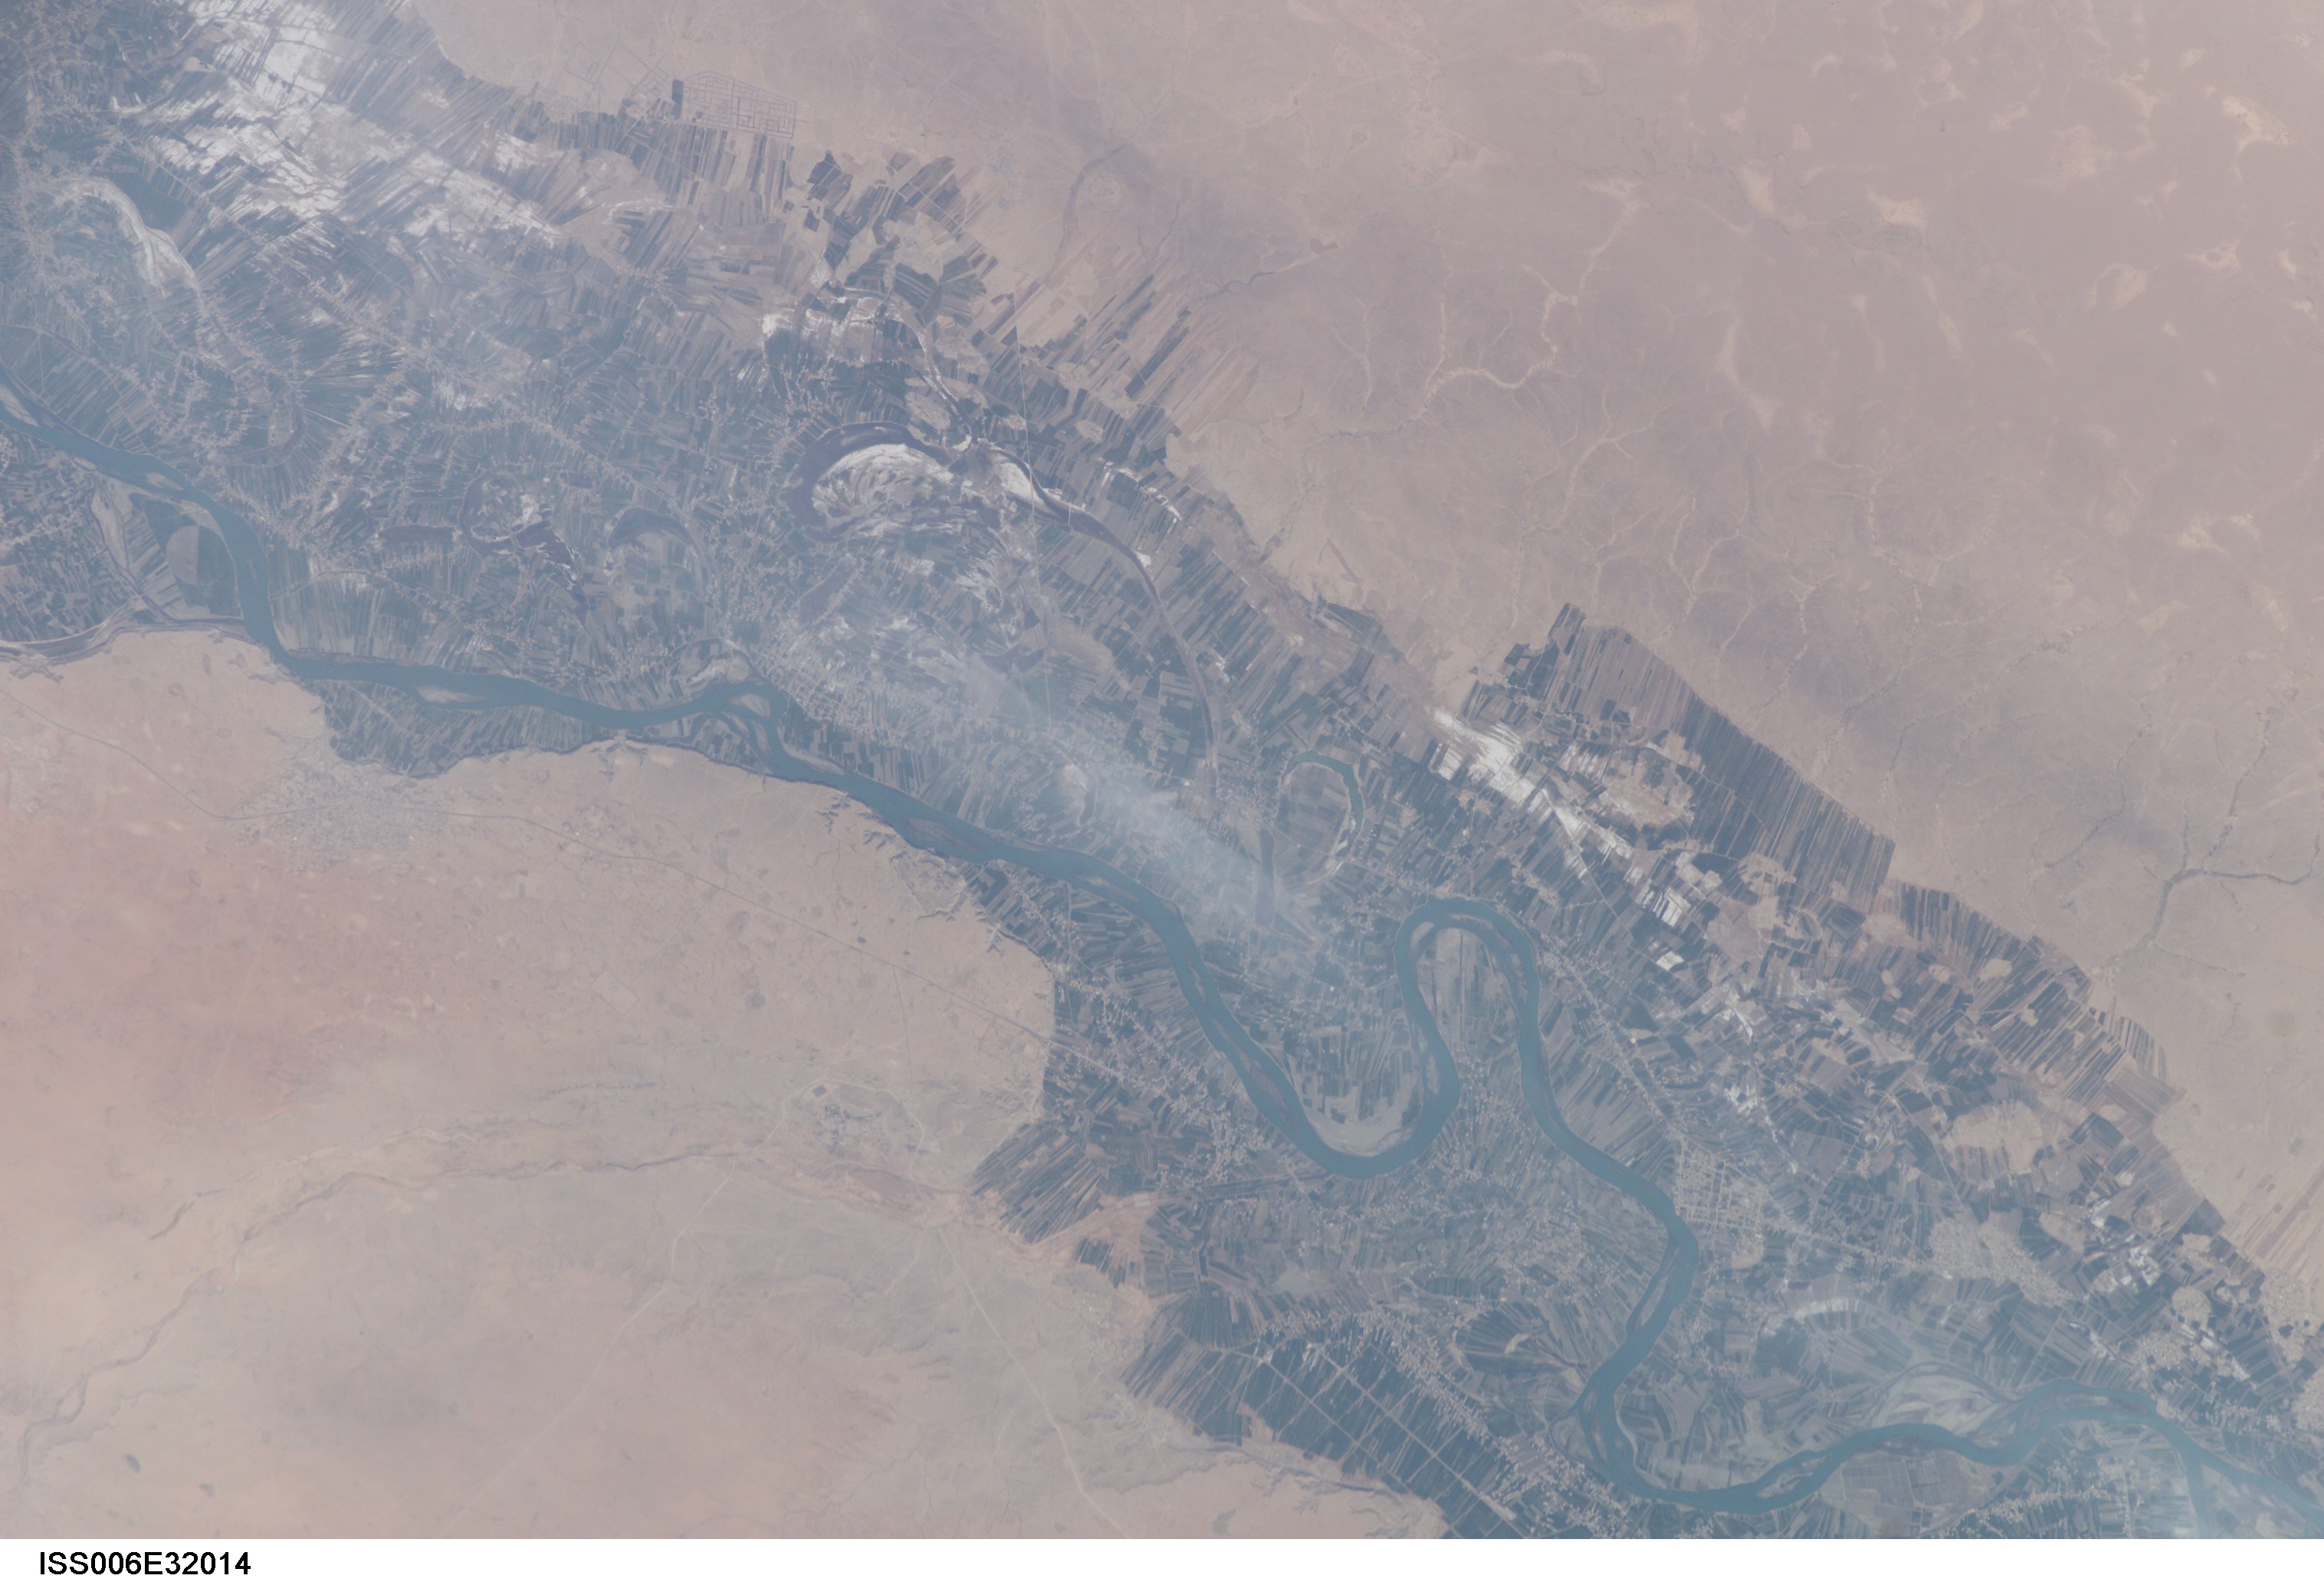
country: SYRIA
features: EUPHRATES RIVER, KHARAIJ
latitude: 34.5
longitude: 40.5
